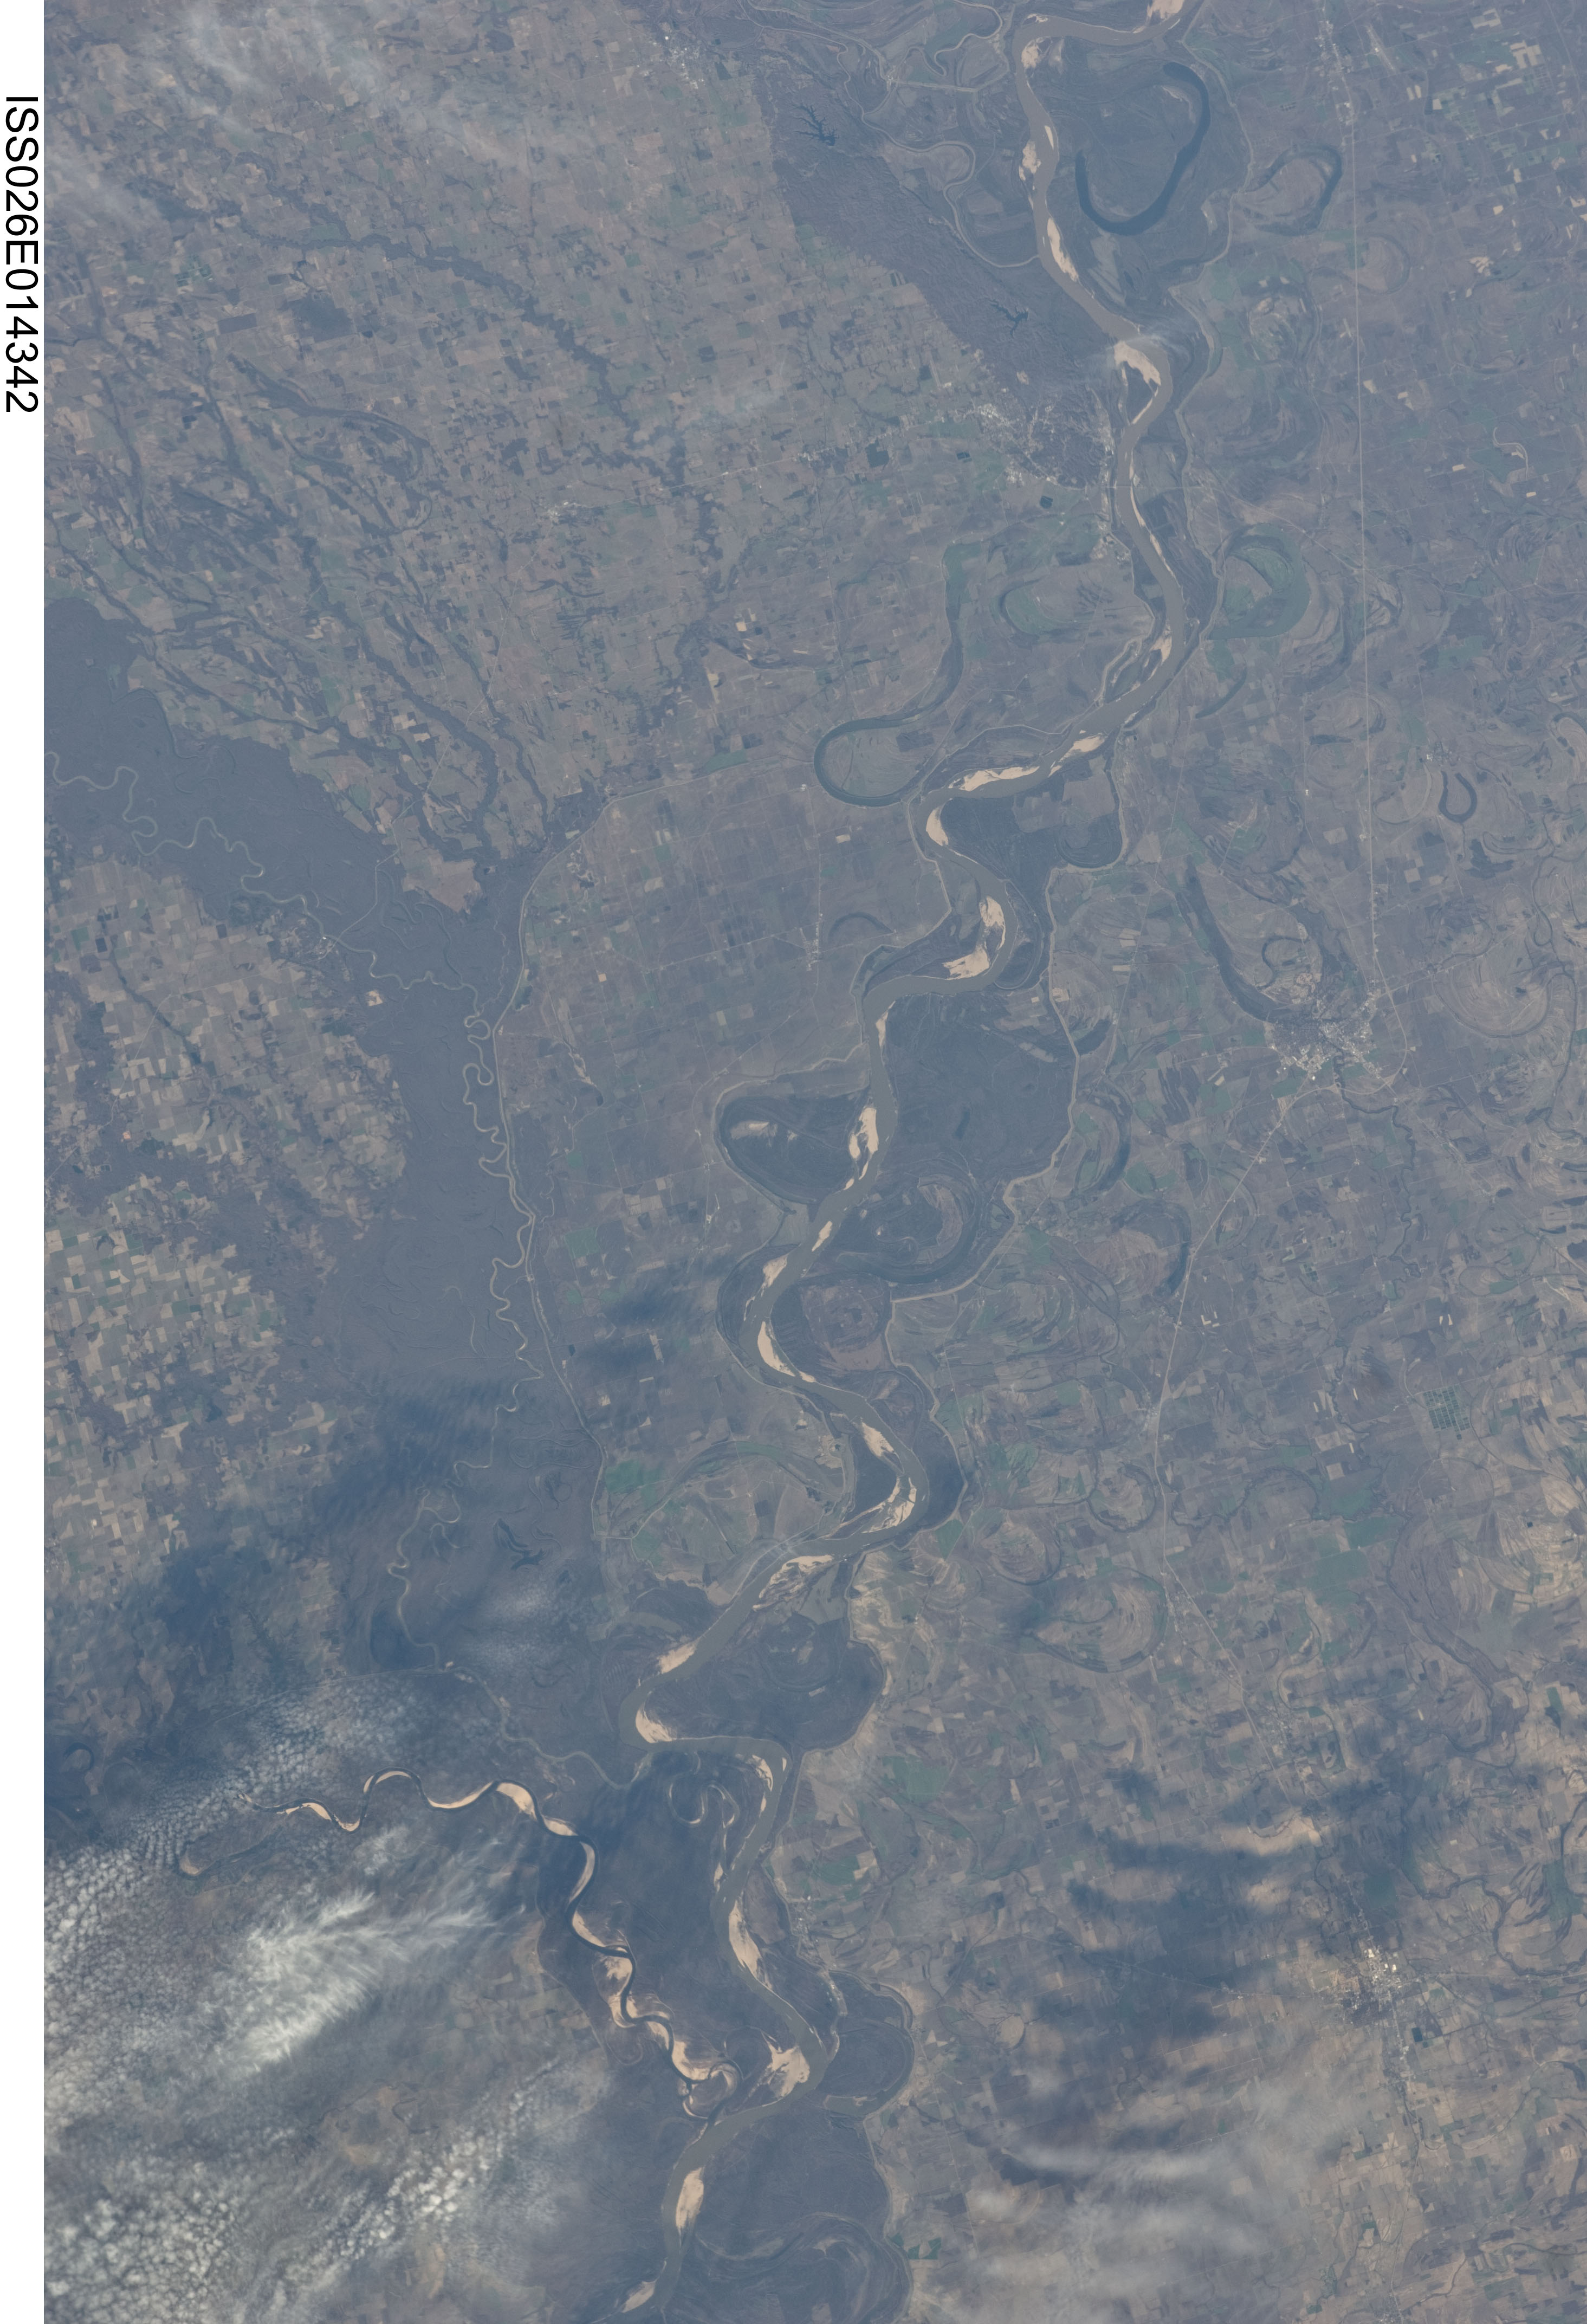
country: USA-MISSISSIPPI
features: MISSISSIPPI RIVER, OXBOW LAKES, CLEVELAND, ARKANSAS R., WHITE R.
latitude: 33.5
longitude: -91.0
